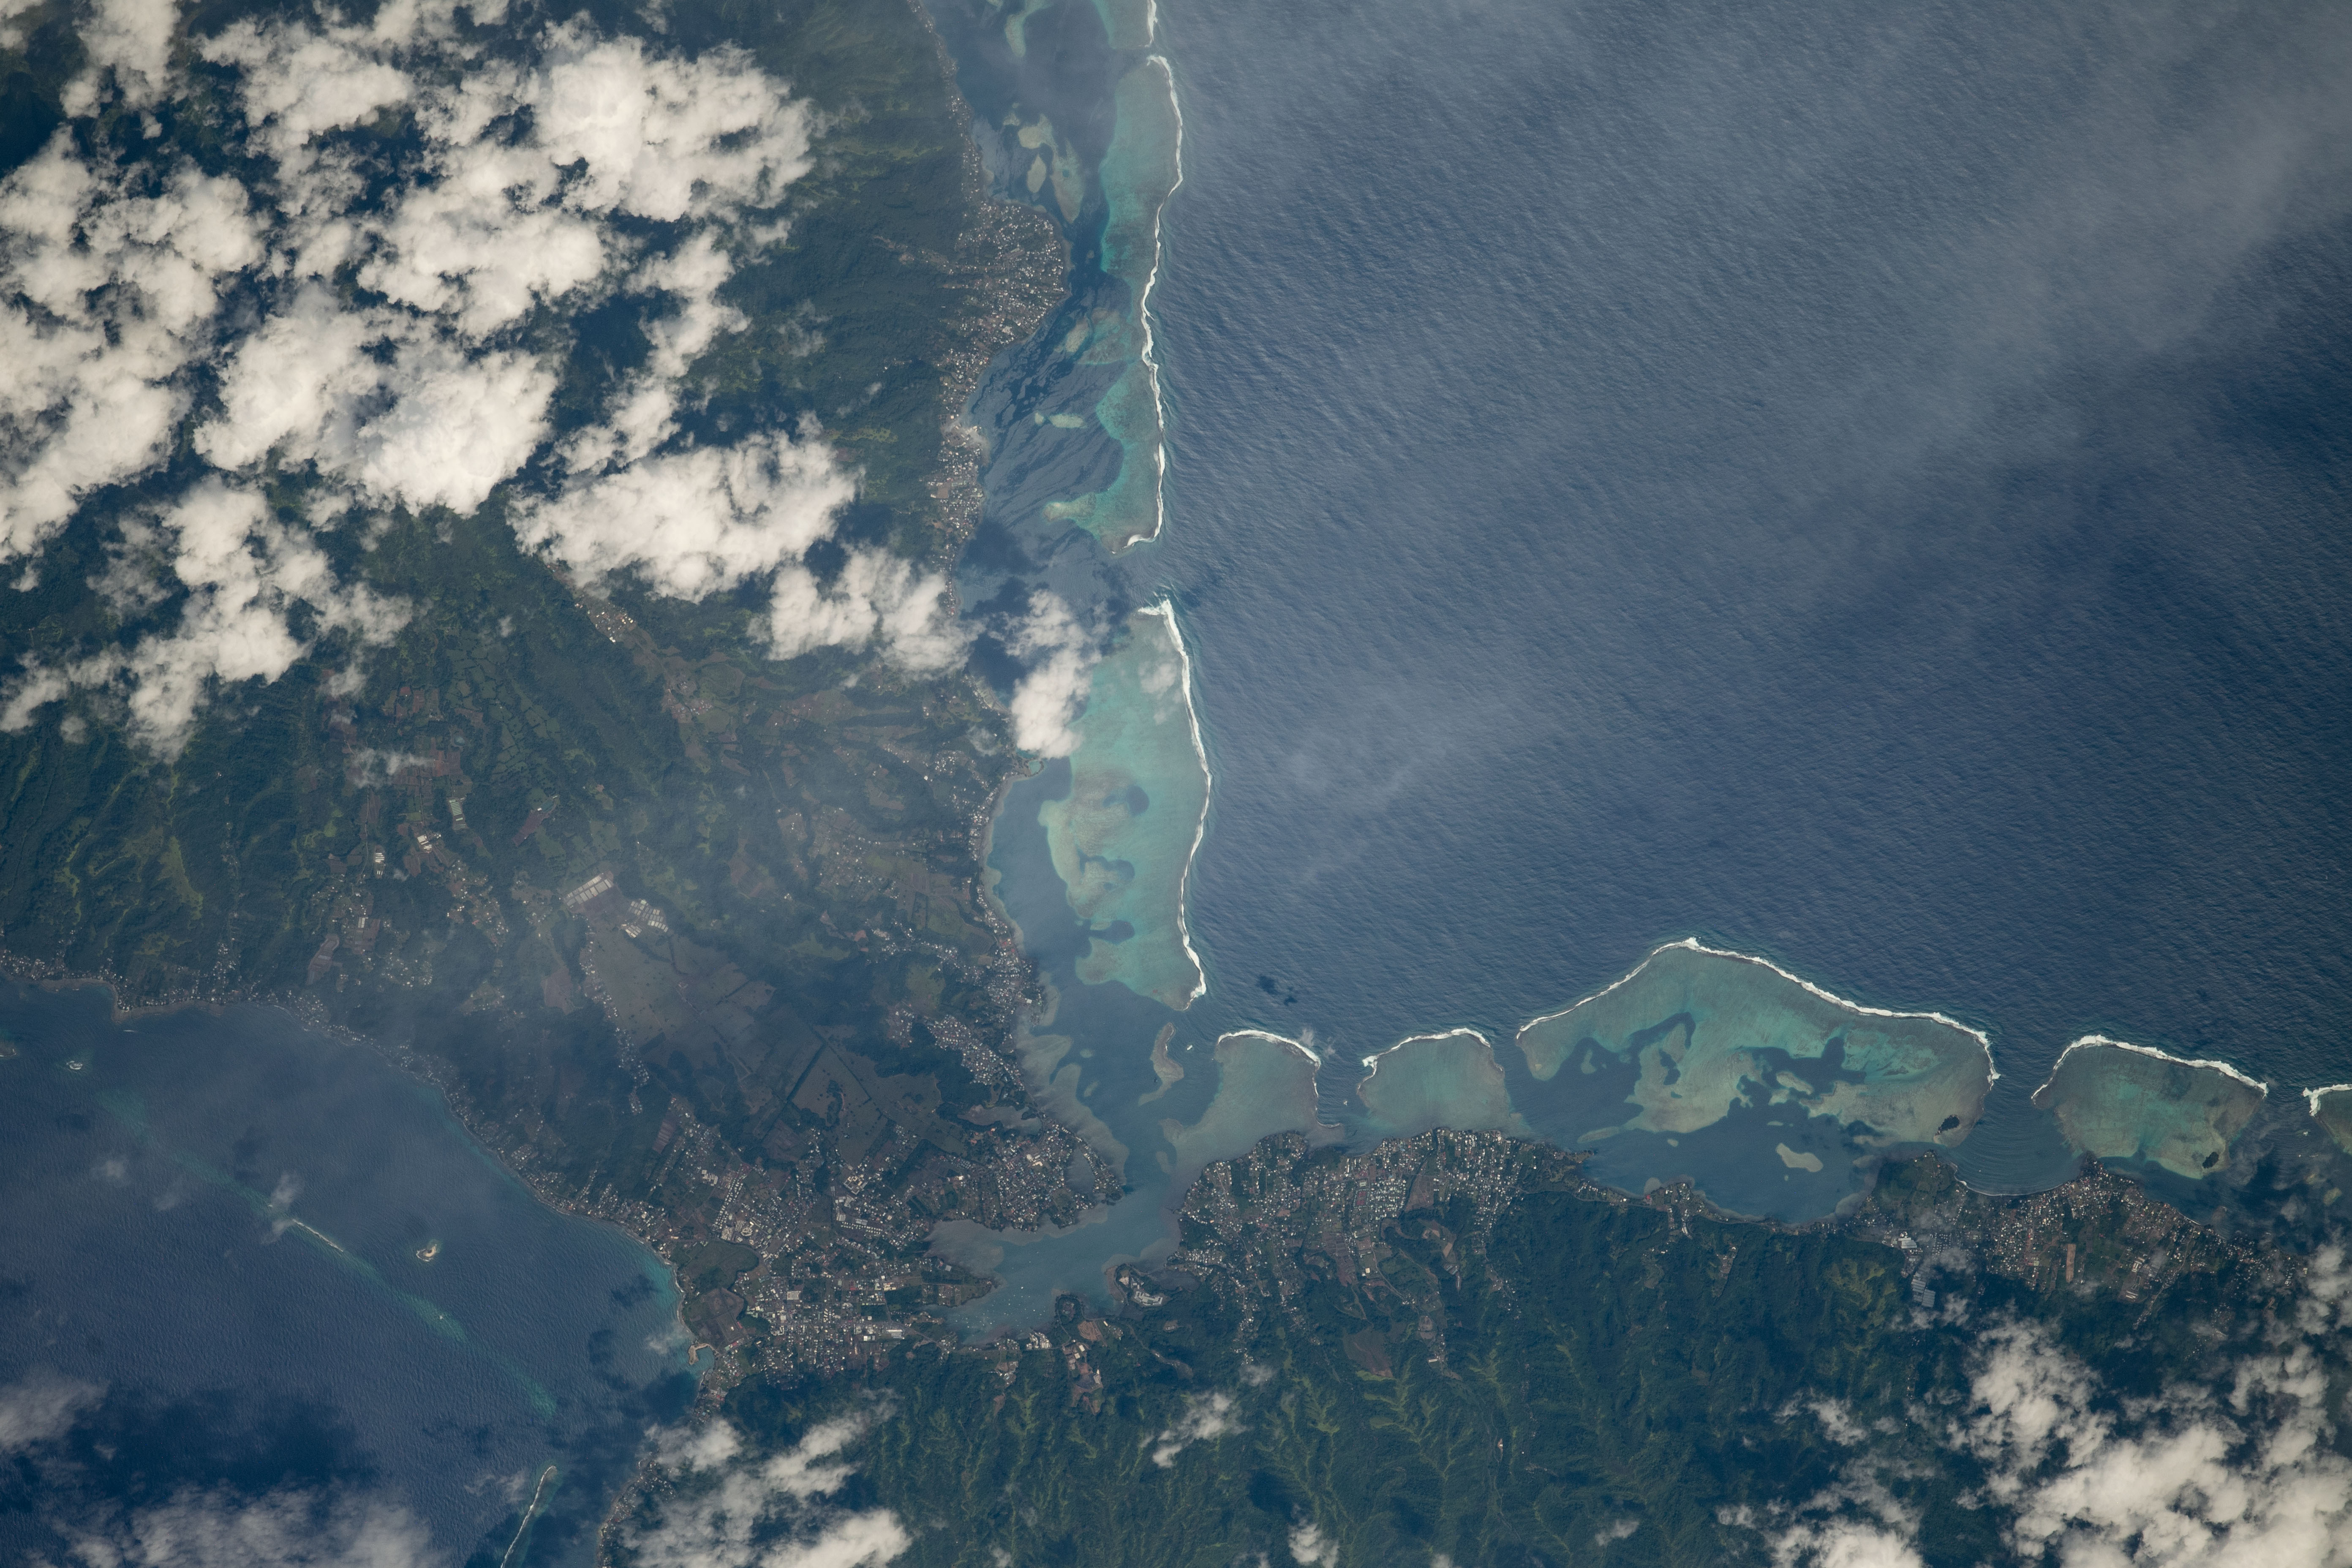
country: SOCIETY ISLANDS
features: FRENCH POLYNESIA, TO'AHOTU
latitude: -17.8
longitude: -149.3
